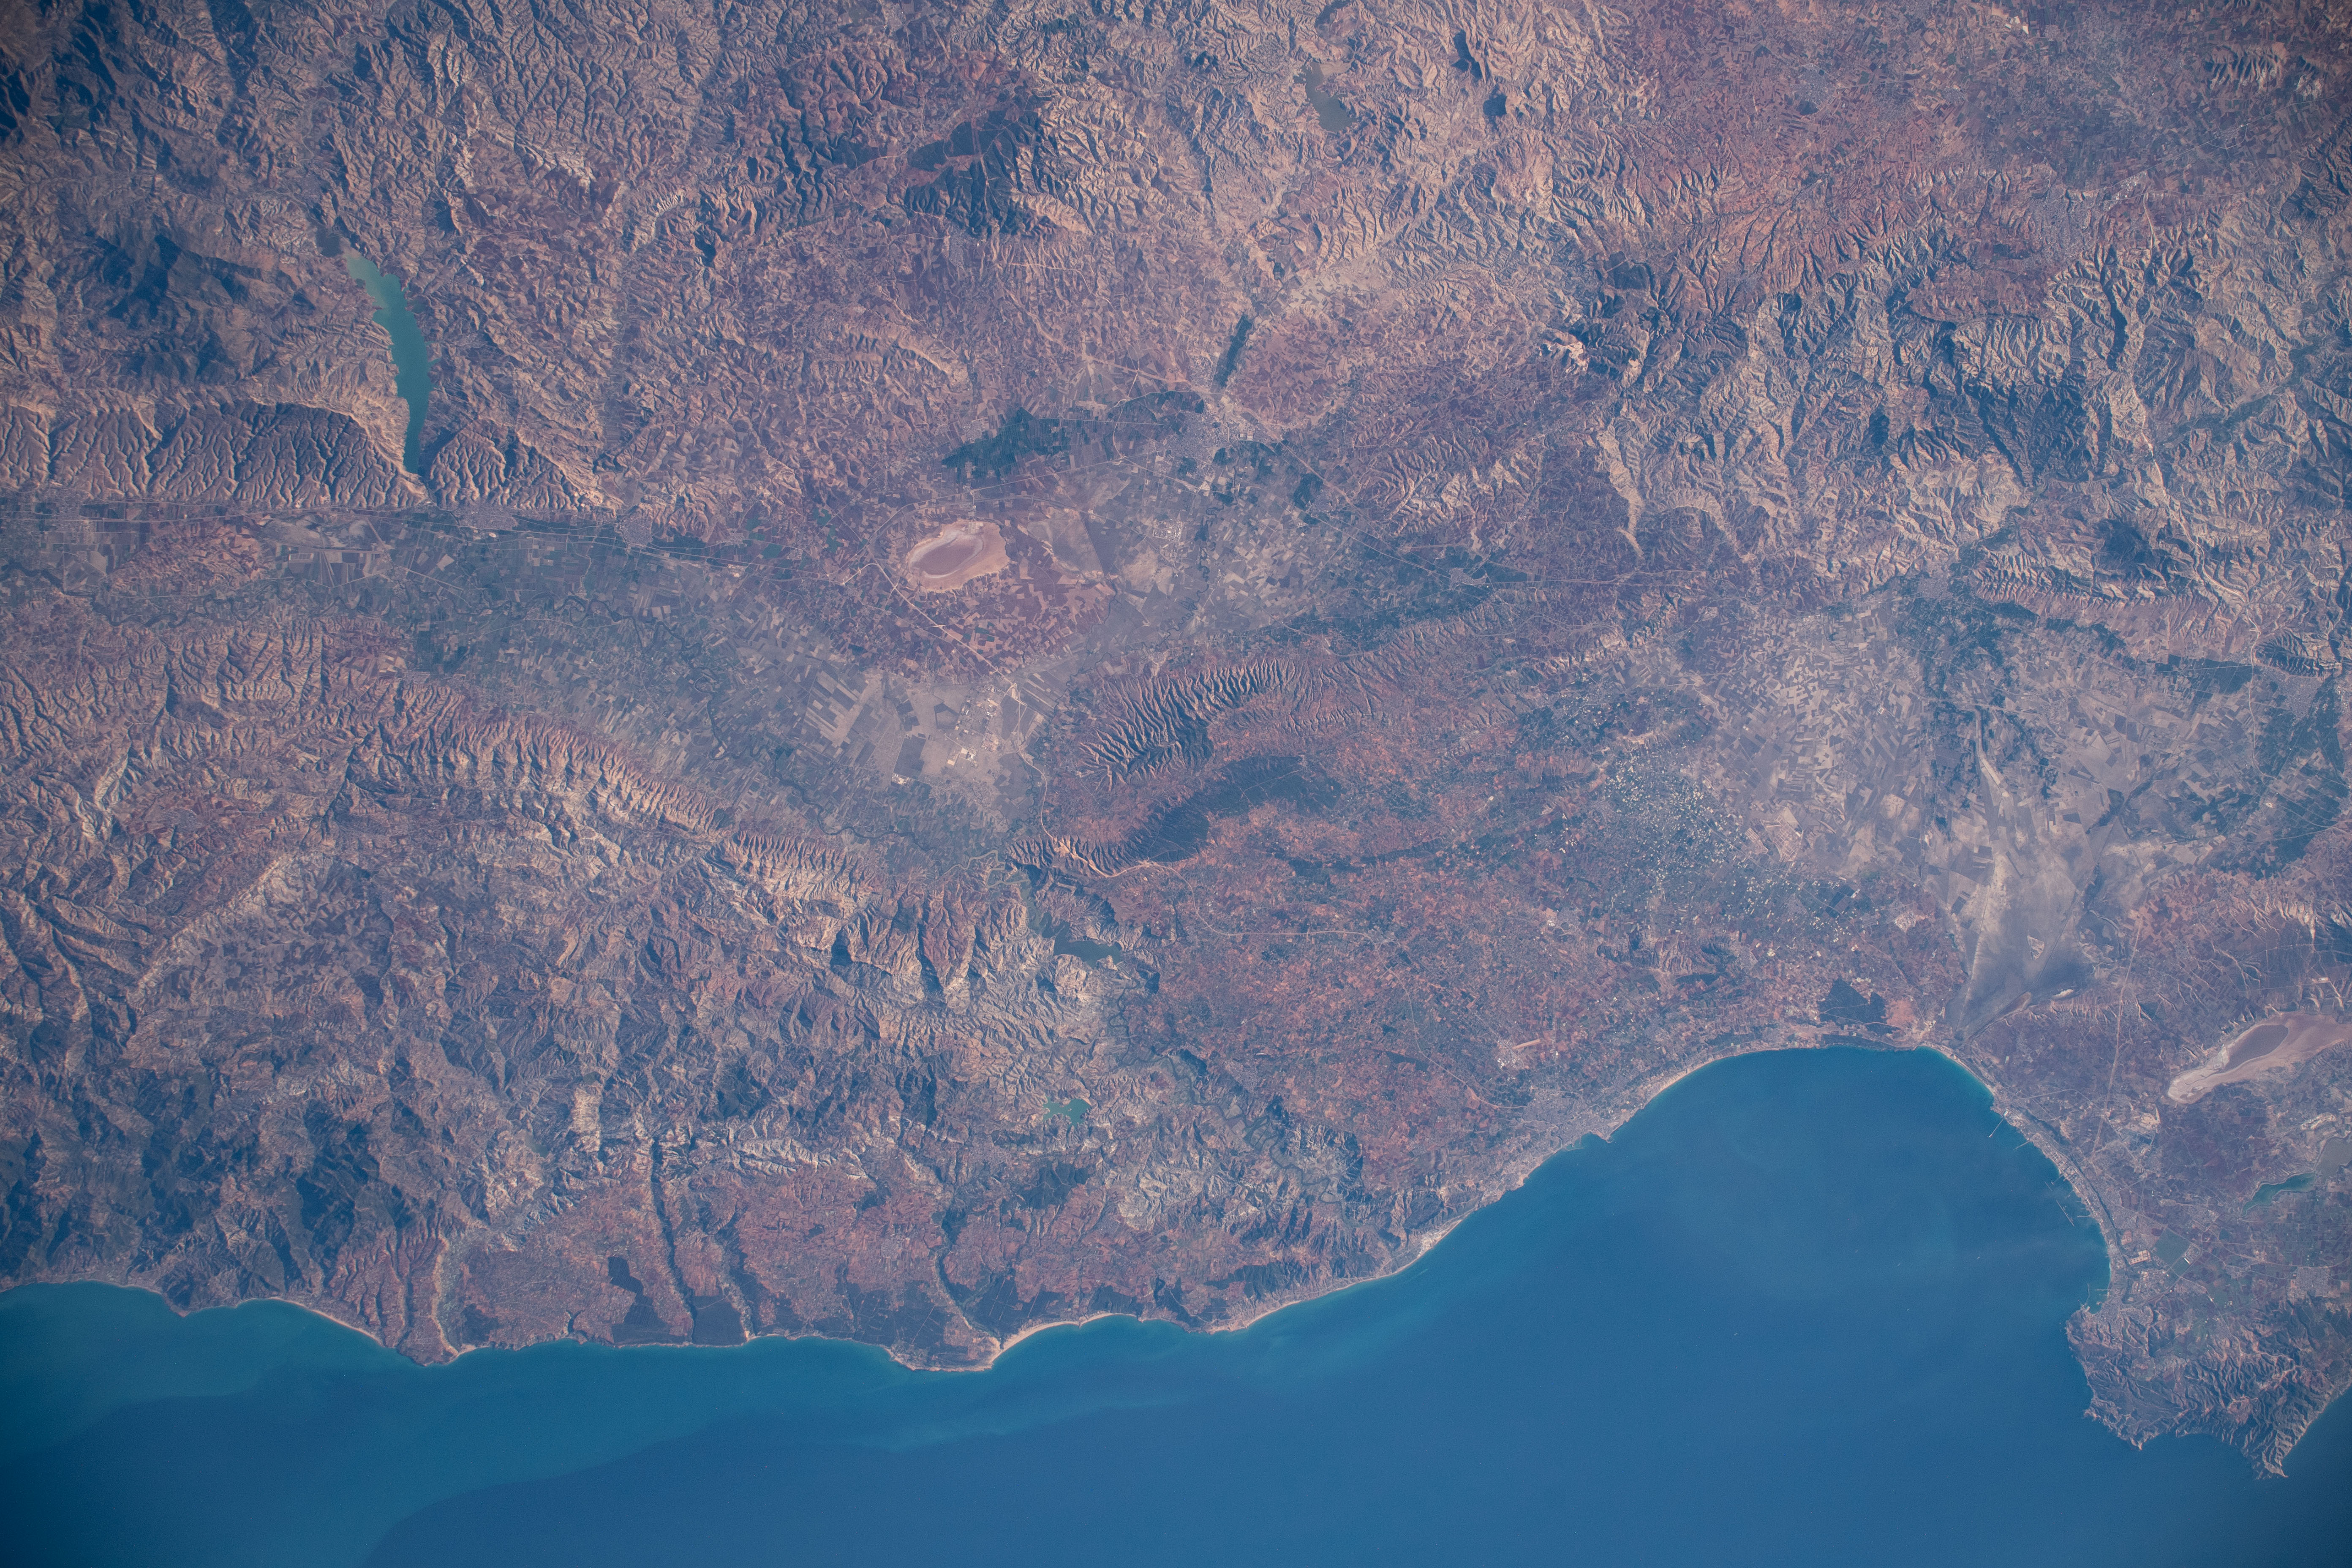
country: ALGERIA
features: BARRAGE GARGAR, ARZEW GULF, MOSTAGANEM
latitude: 35.9
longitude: 0.3
